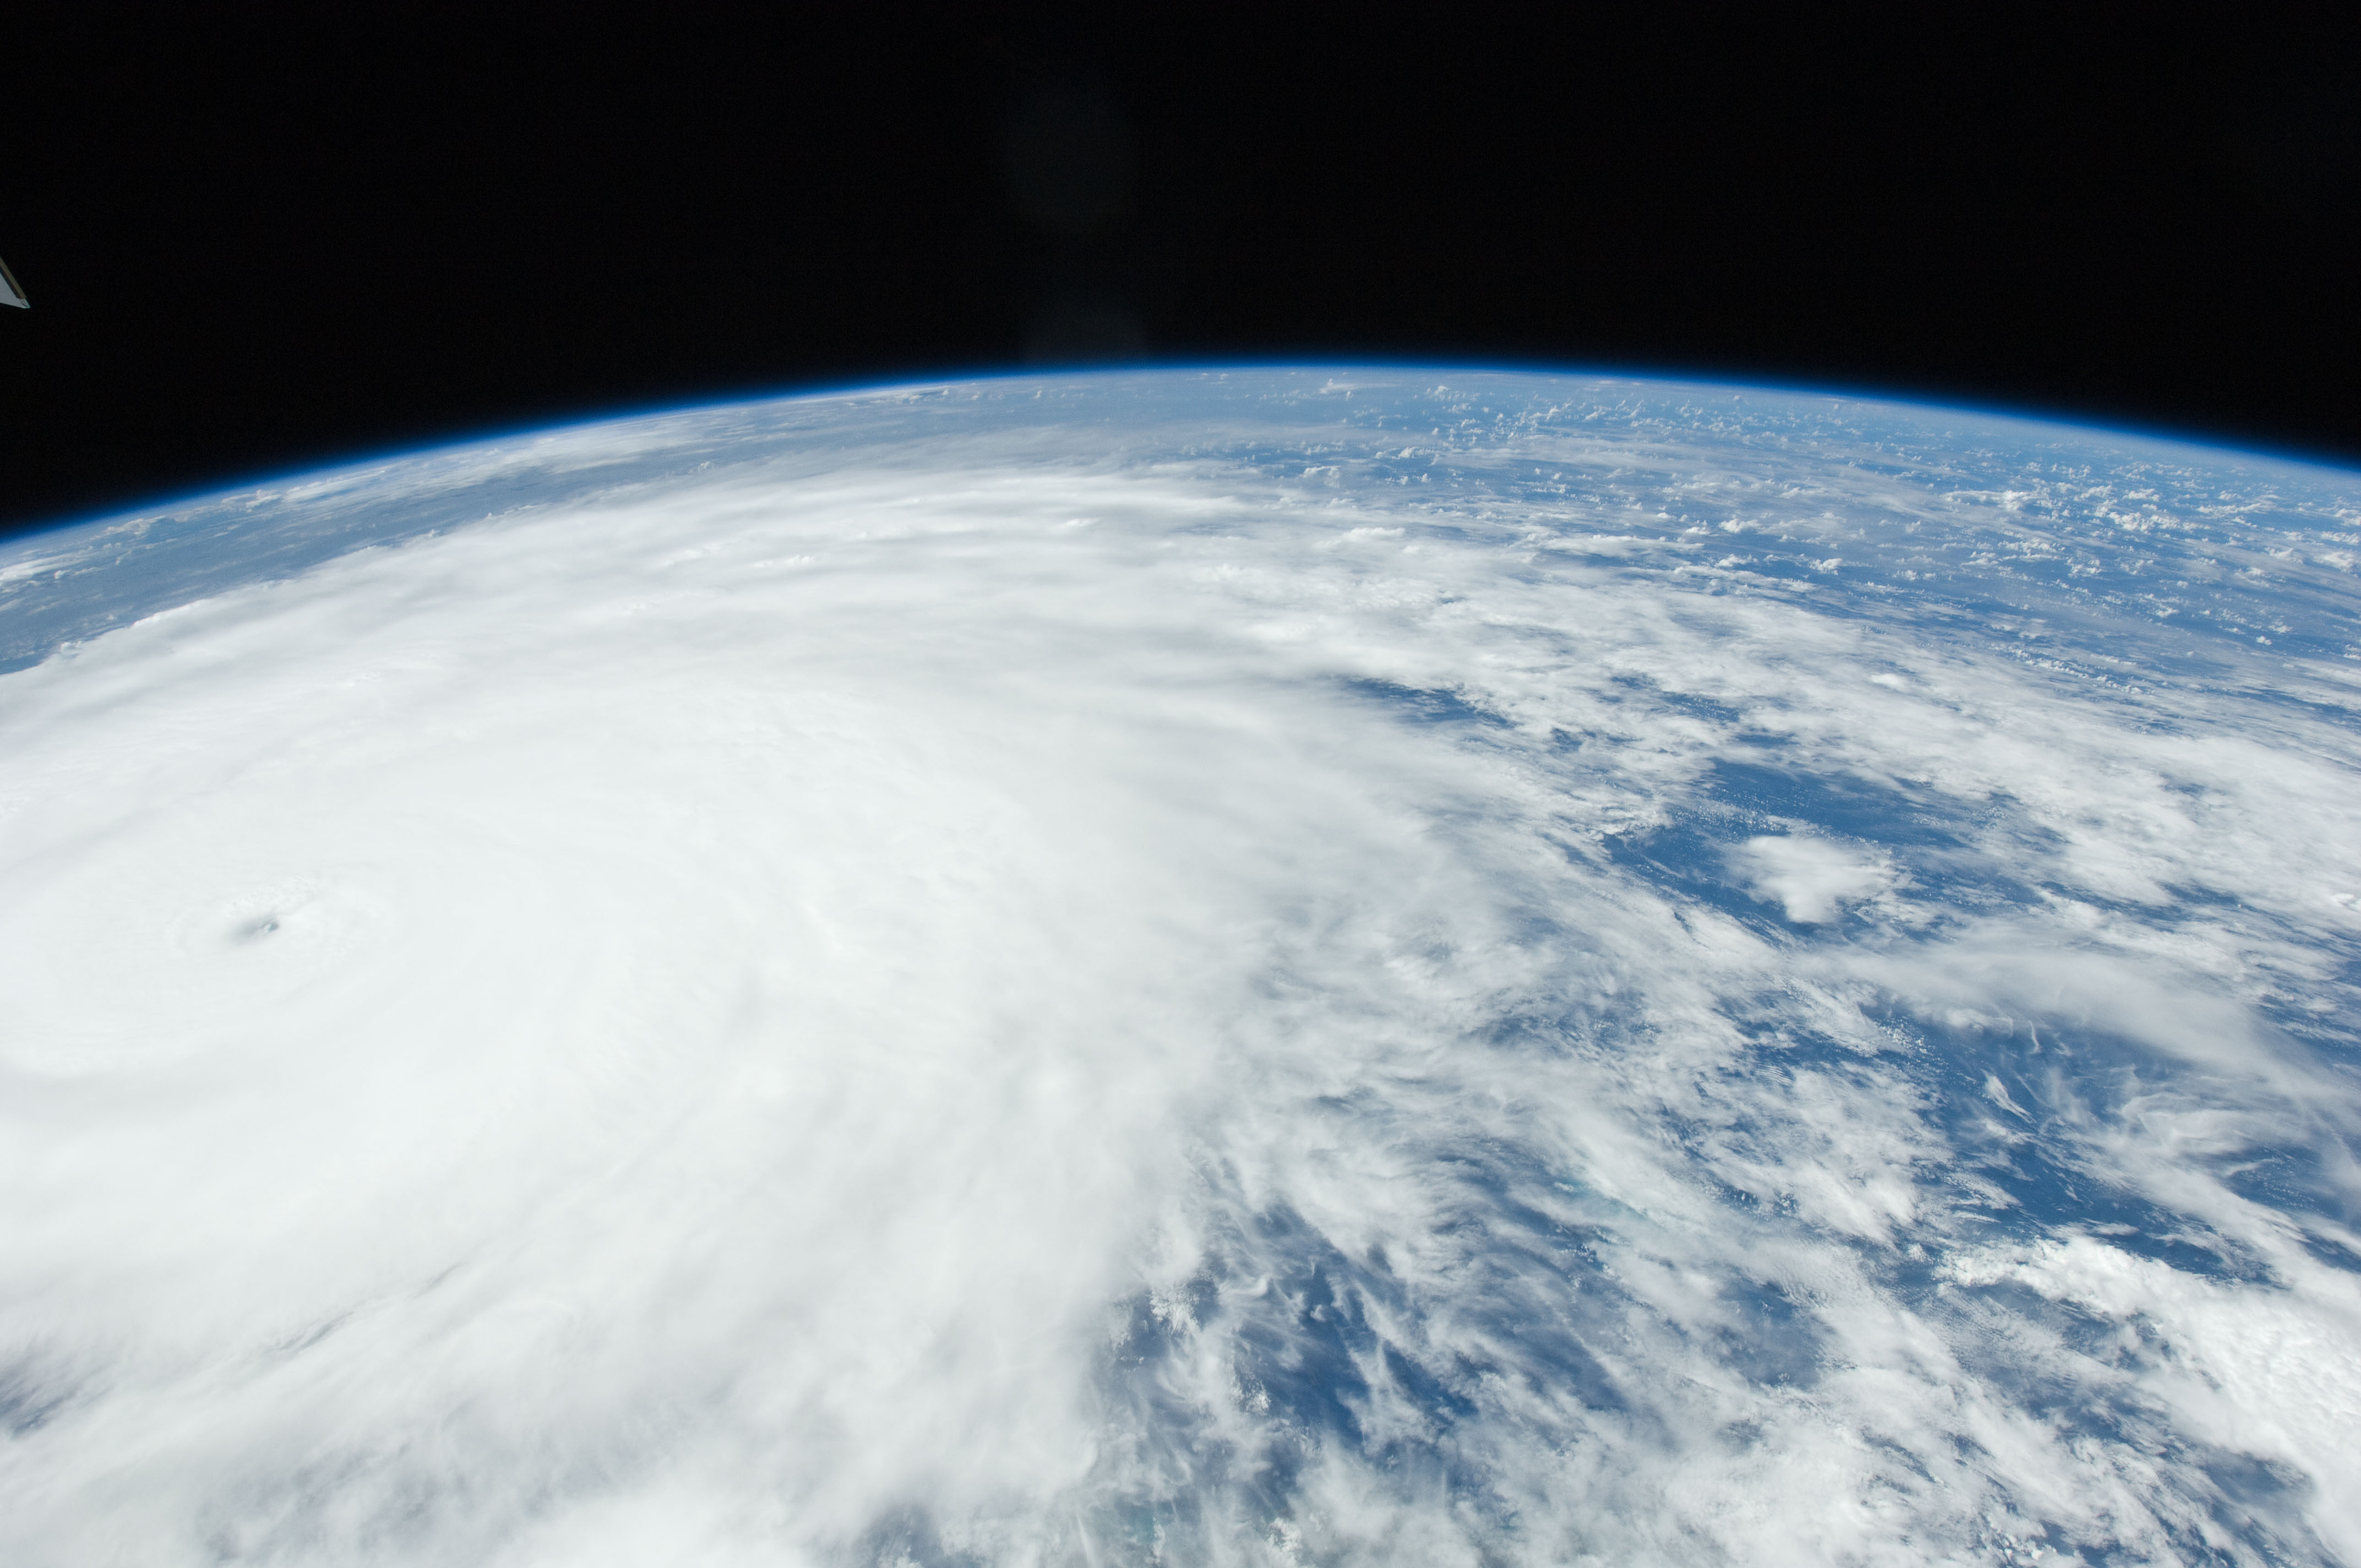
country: BAHAMAS
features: PAN-HURRICANE IRENE, ATLANTIC O., EYE, STORM BANDS, ISS
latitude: 23.5
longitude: -74.5
